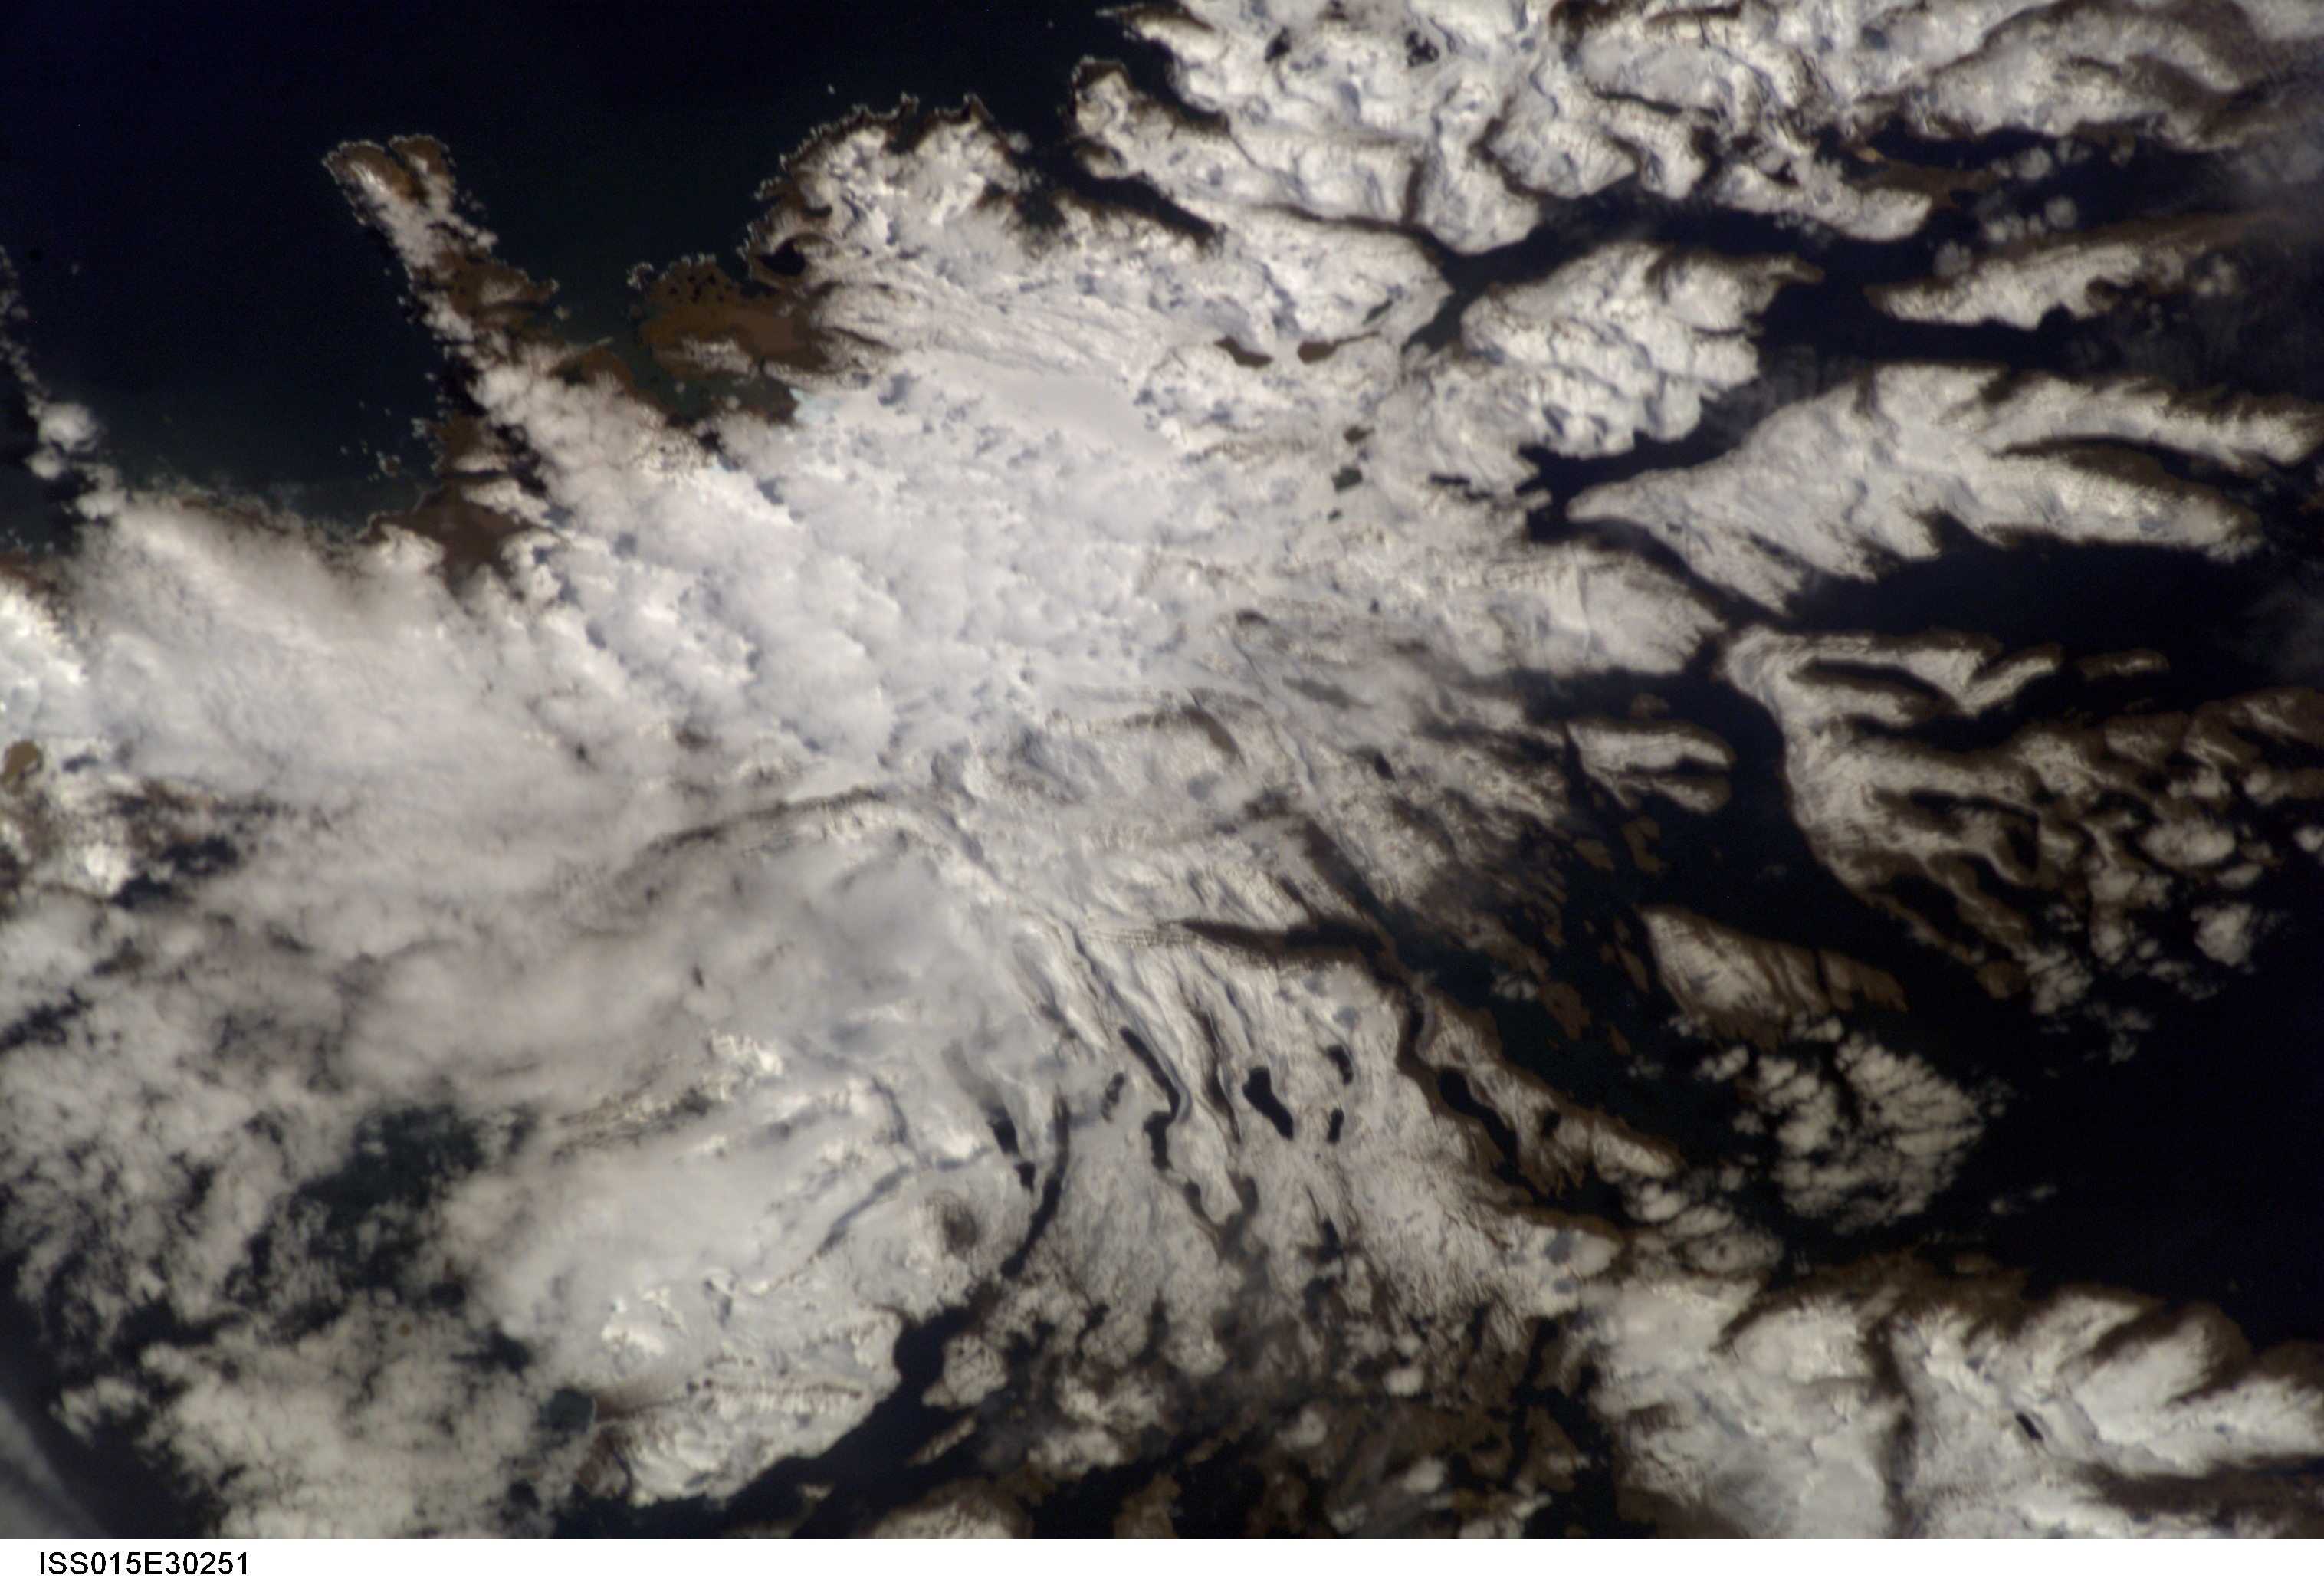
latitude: -49.5
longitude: 69.0
